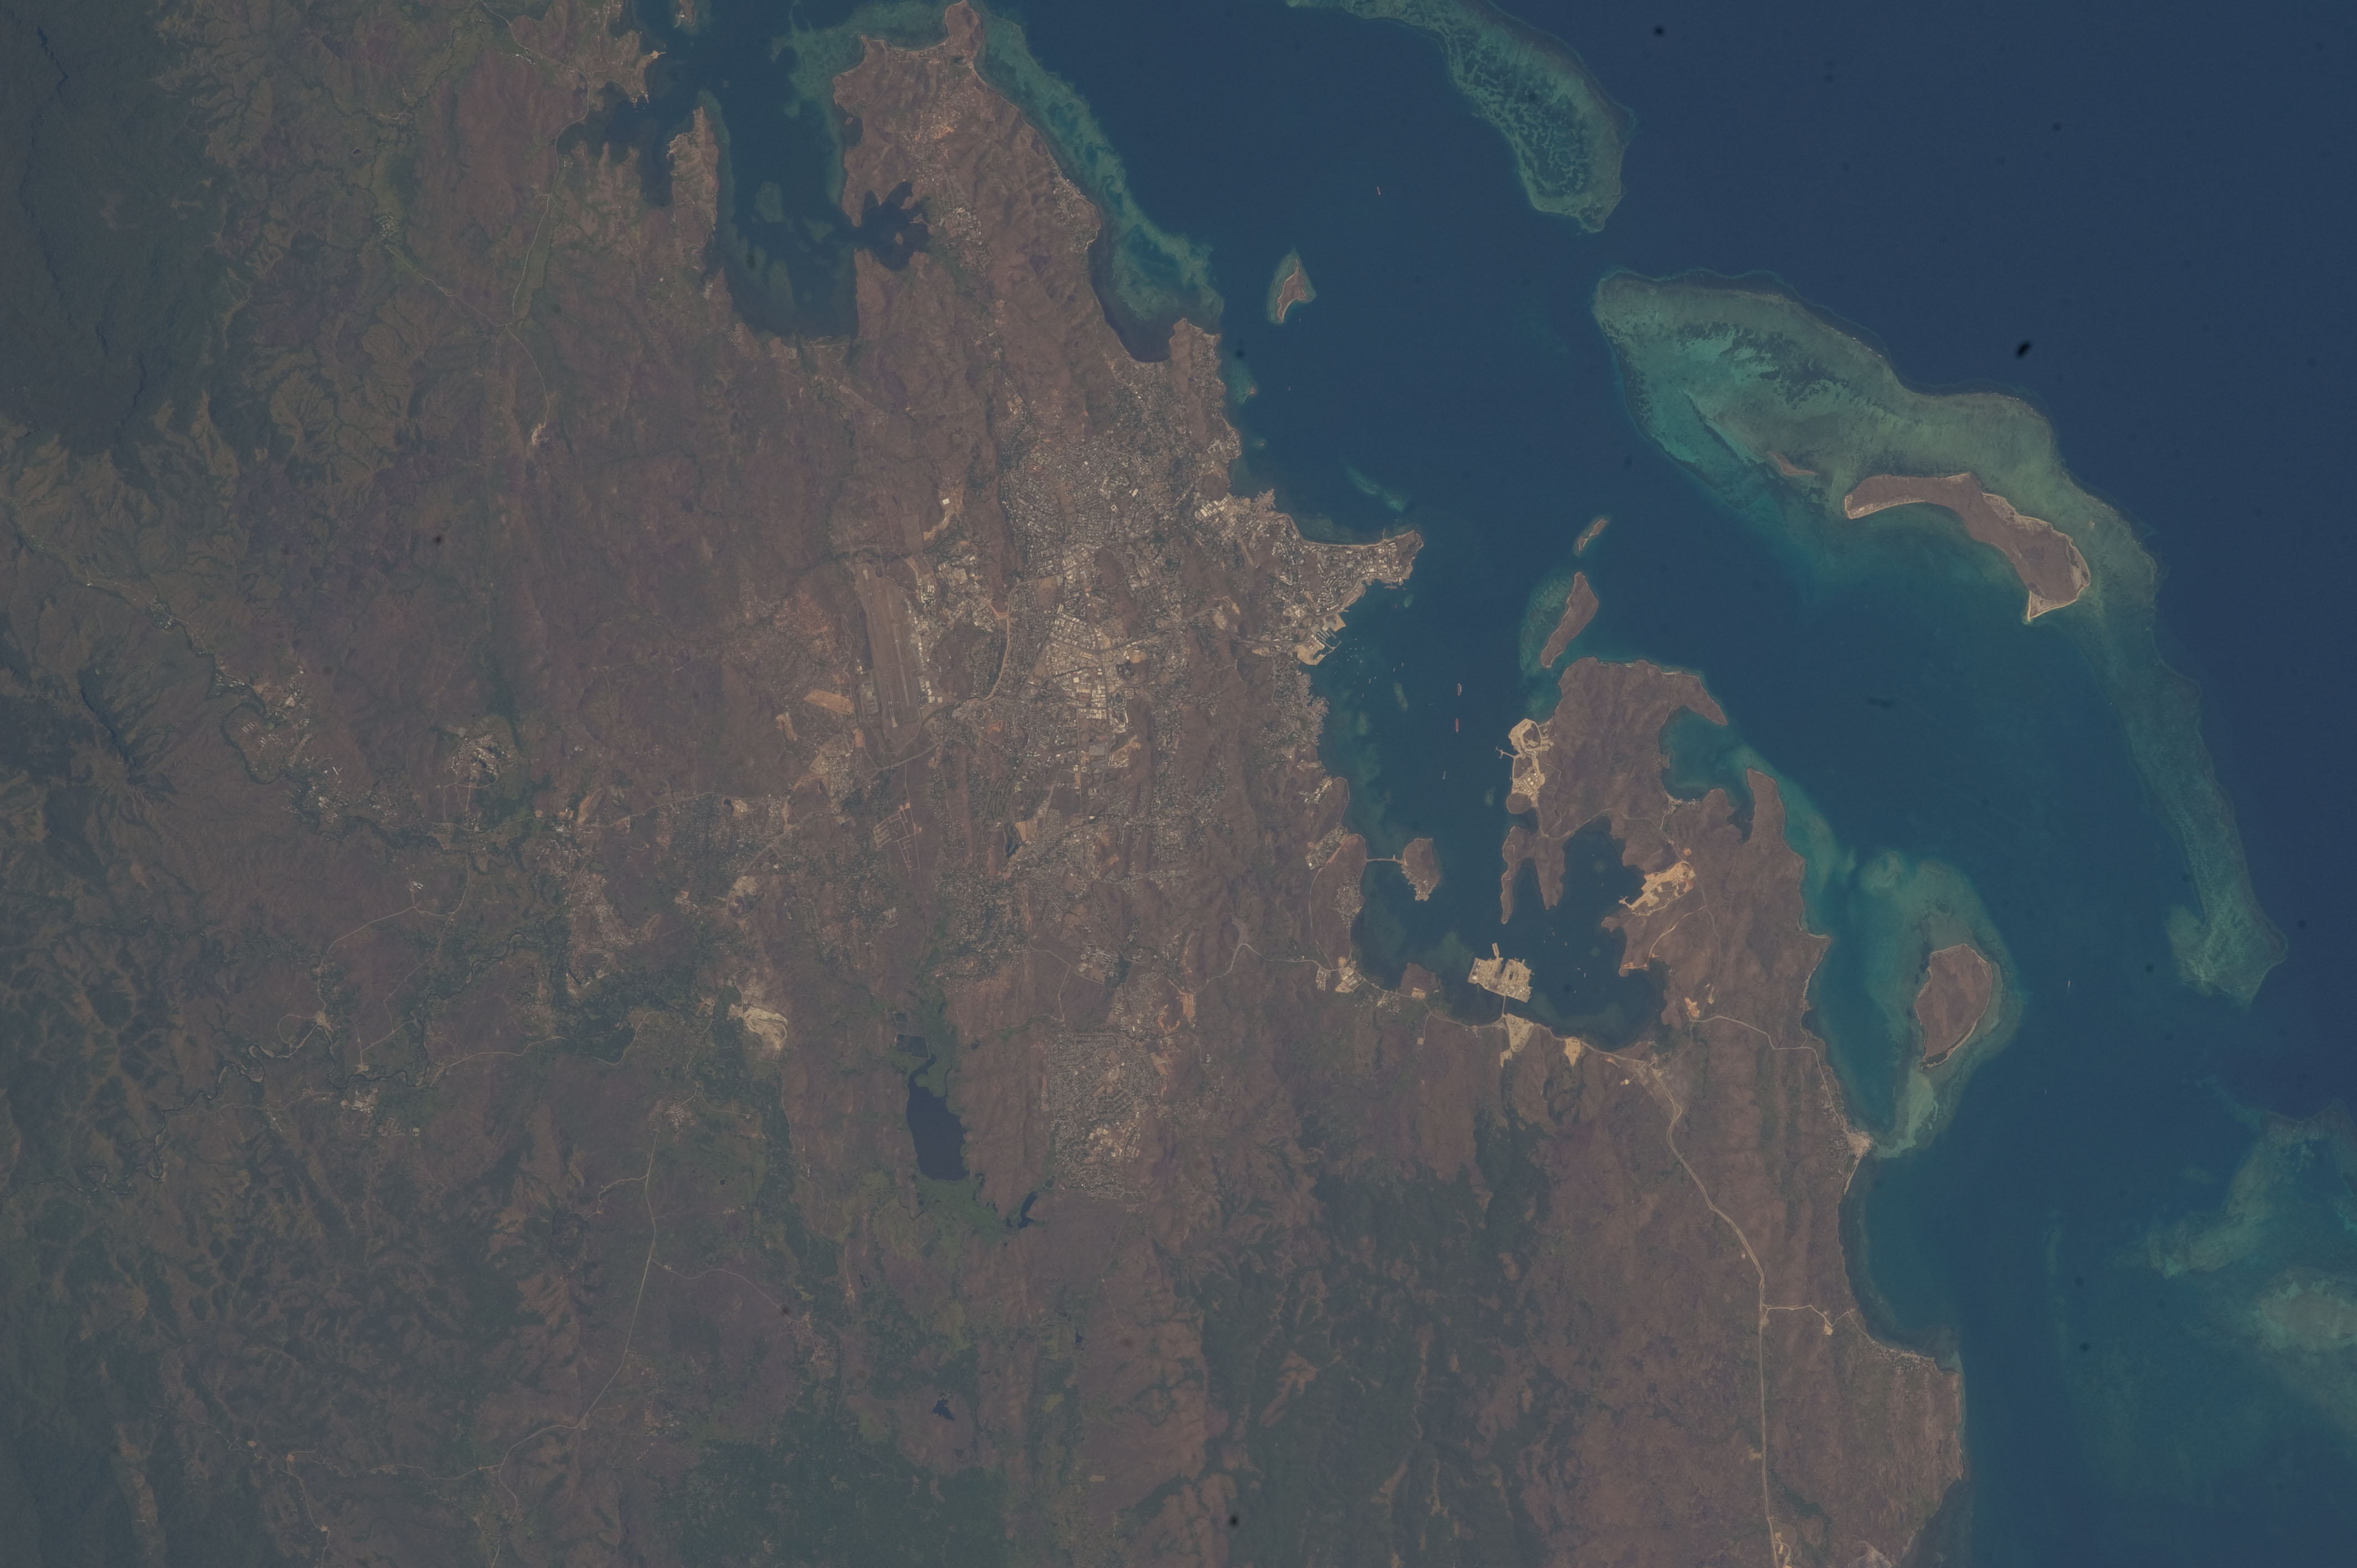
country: PAPUA NEW GUINEA
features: PORT MORESBY, FAIFAX HARBOR, REEFS
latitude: -9.4
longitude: 147.2
